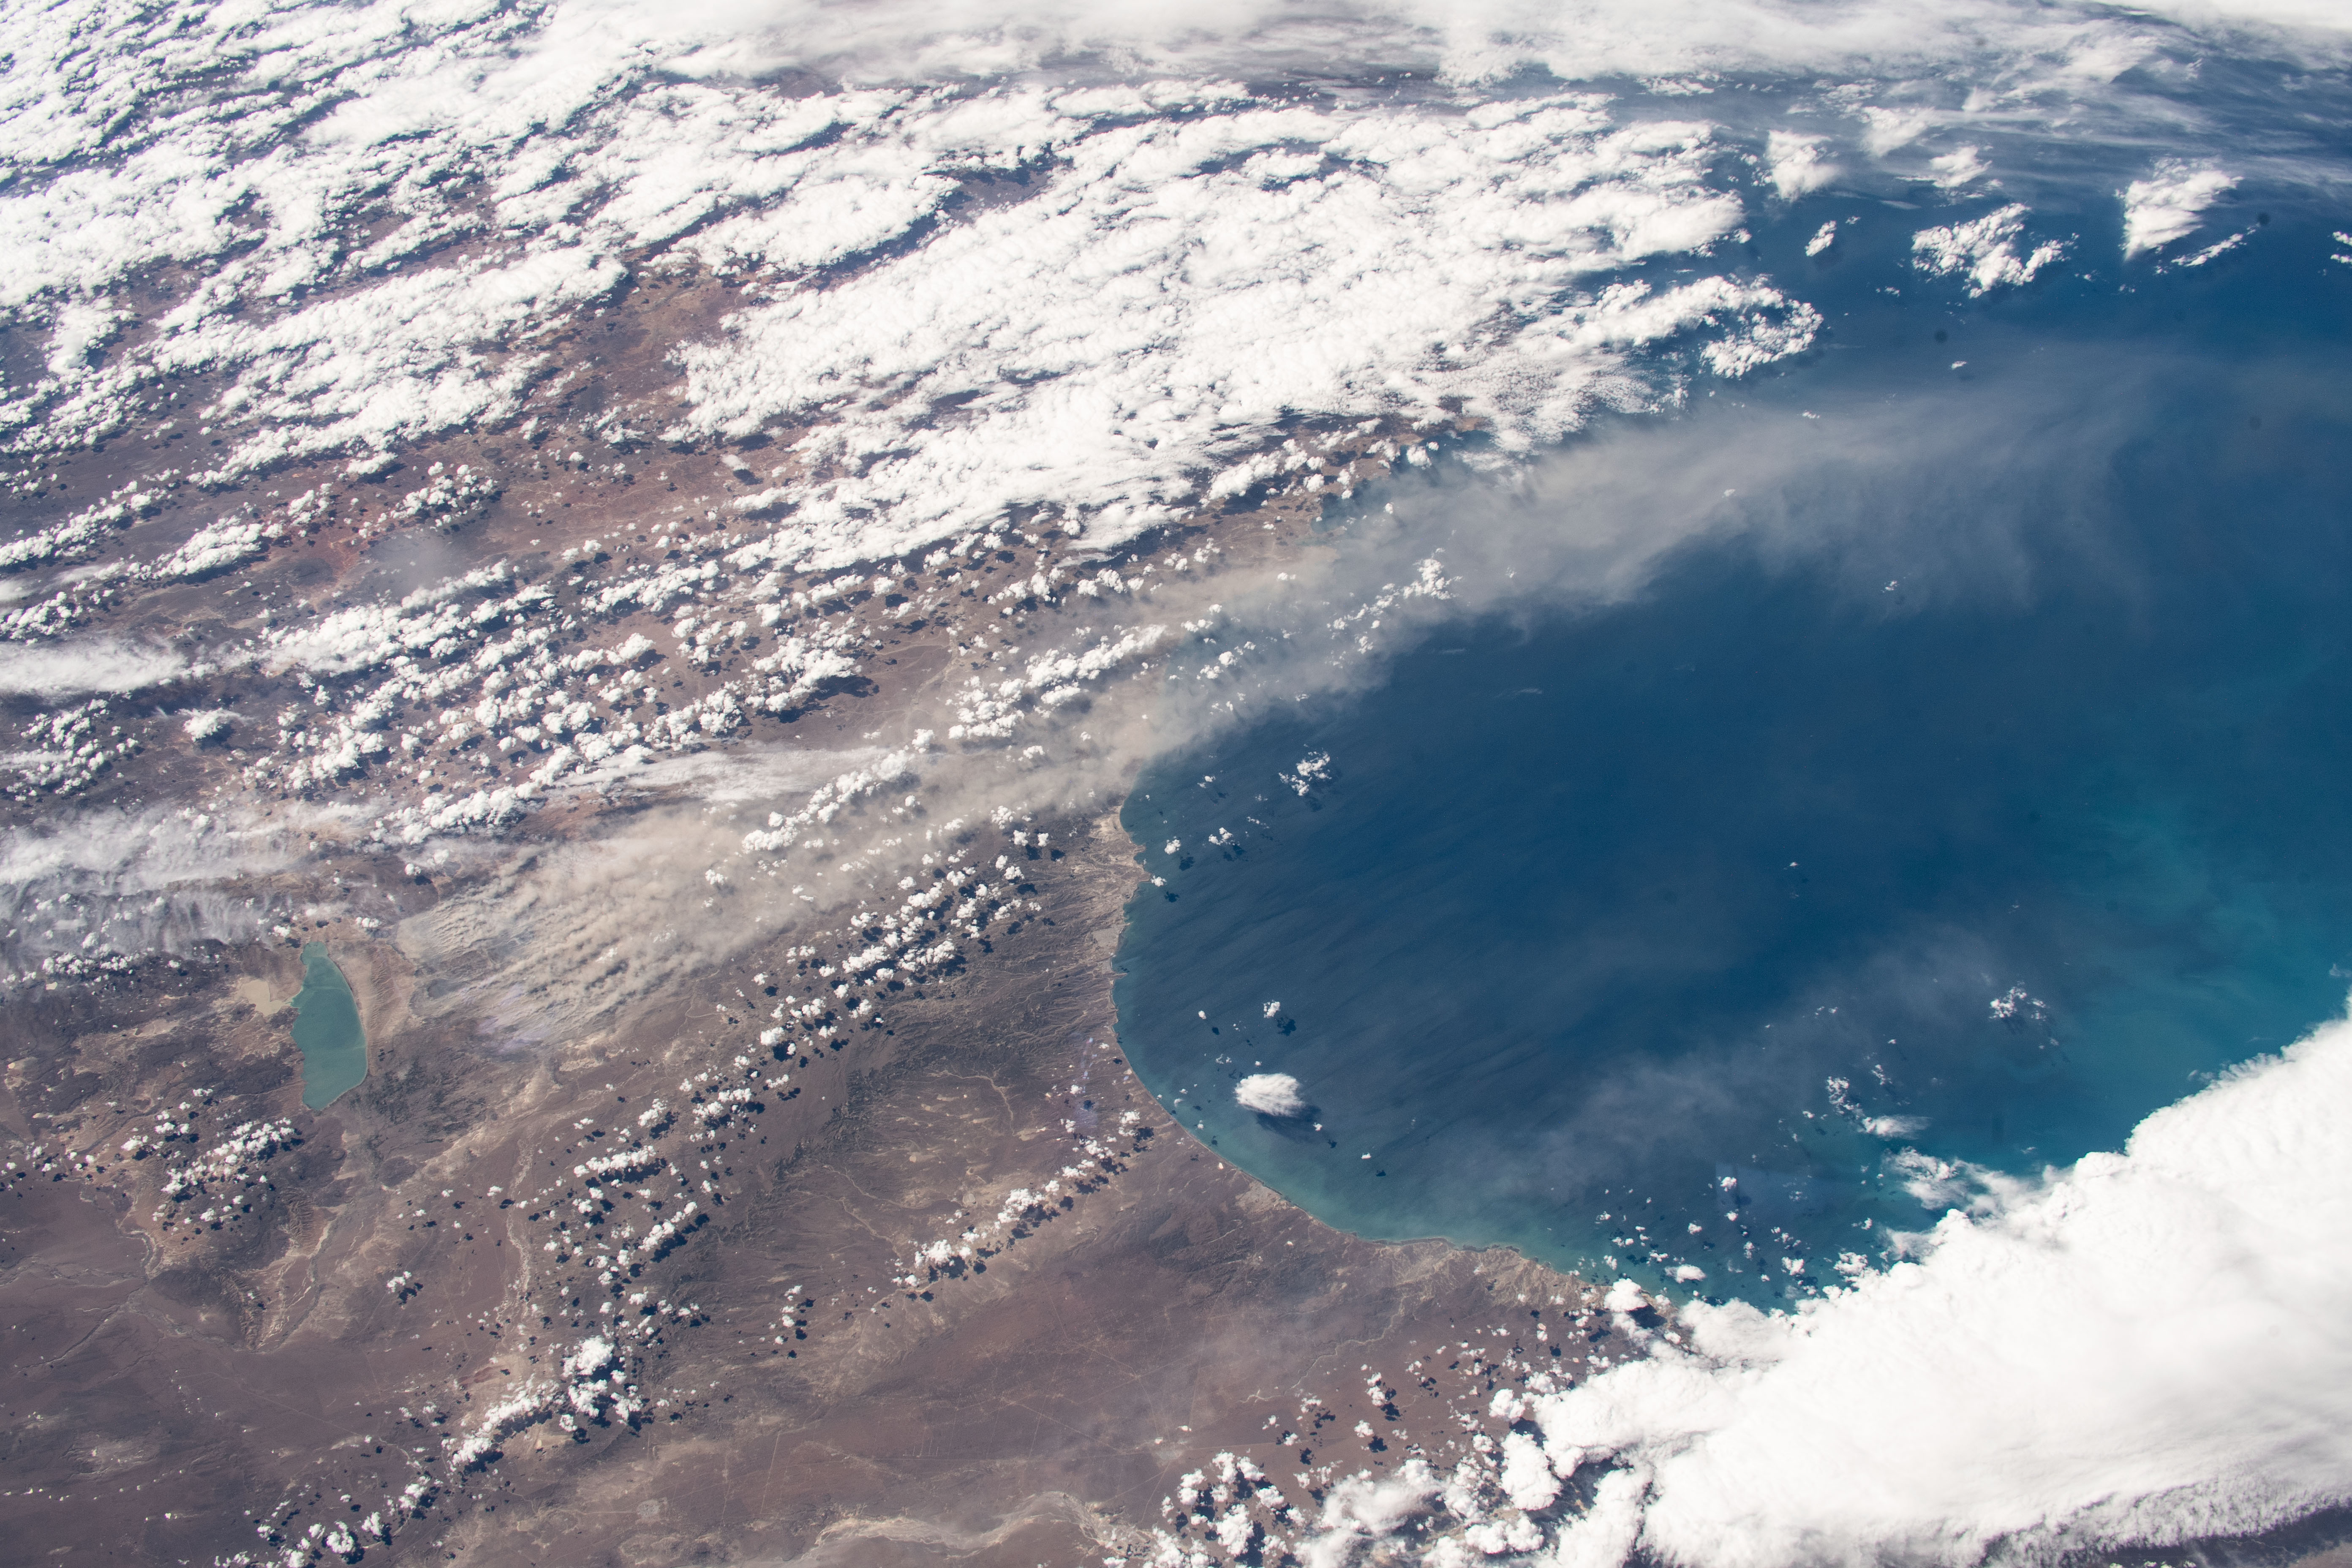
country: ARGENTINA
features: GOLFO SAN JORGE, LAGO MUSTERS
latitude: -46.0
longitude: -67.5
